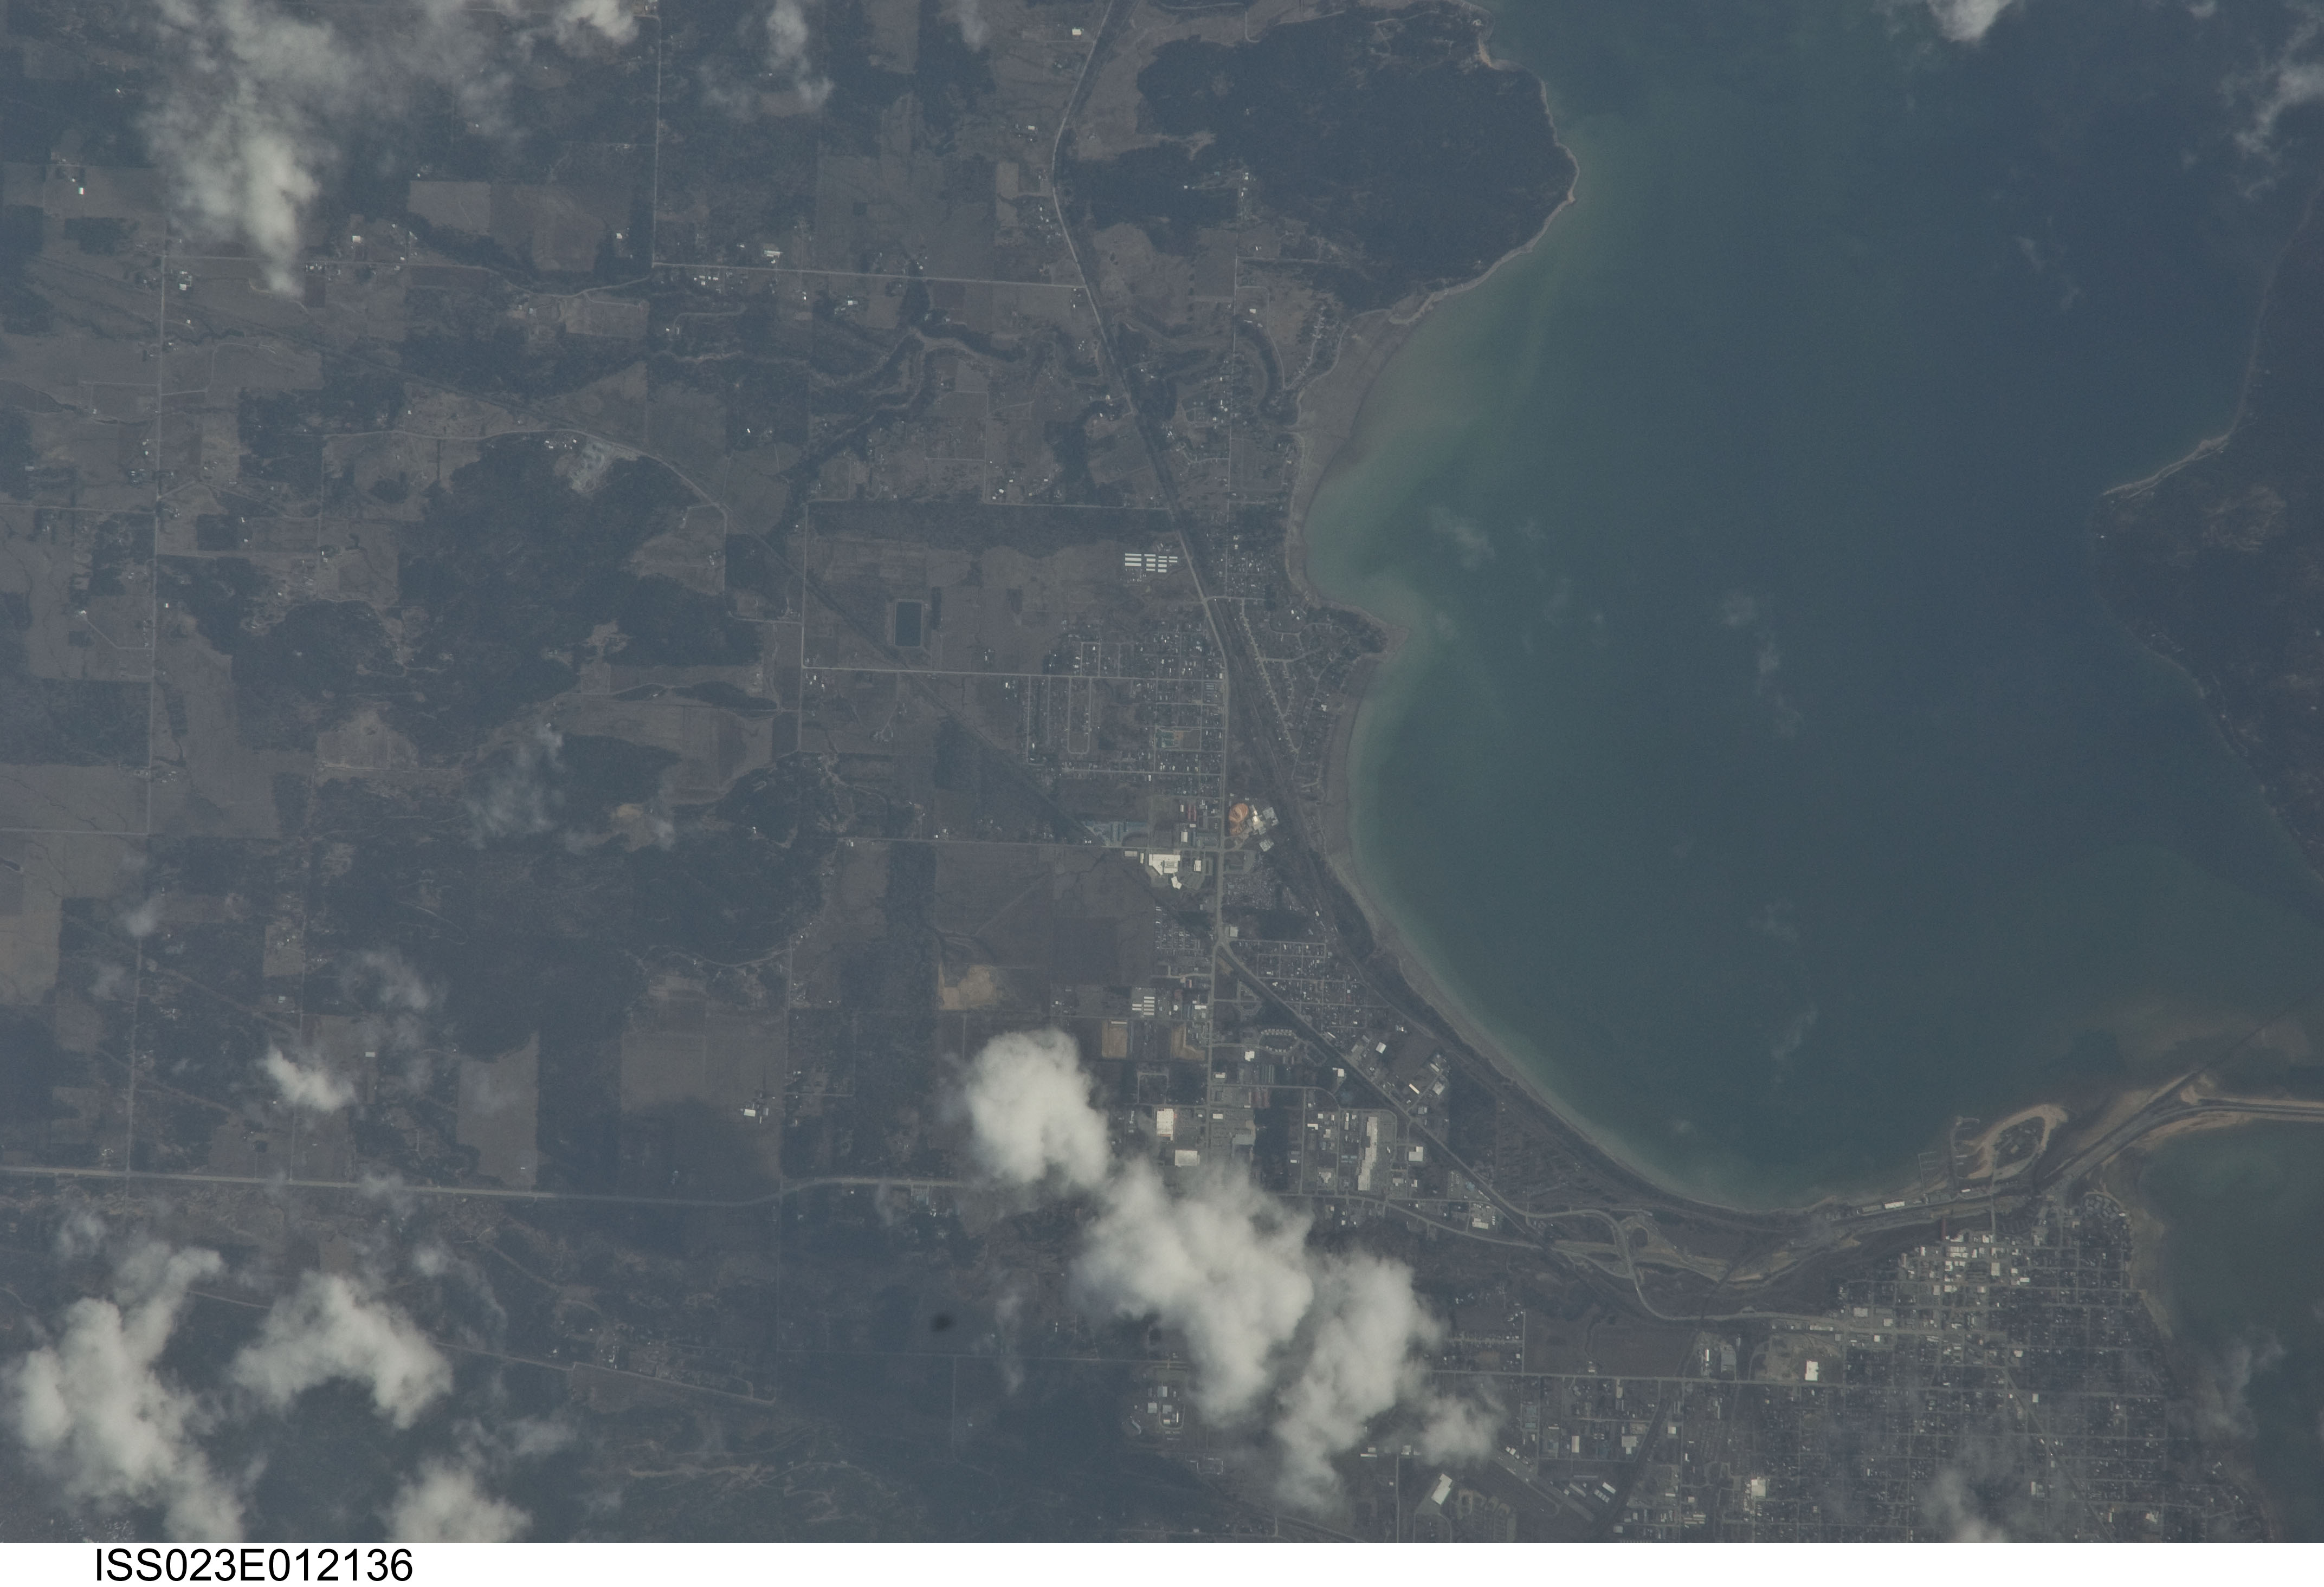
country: USA-IDAHO
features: SANDPOINT, L. PEND OREILLE, FOREST, AGR.
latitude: 48.3
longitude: -116.5
